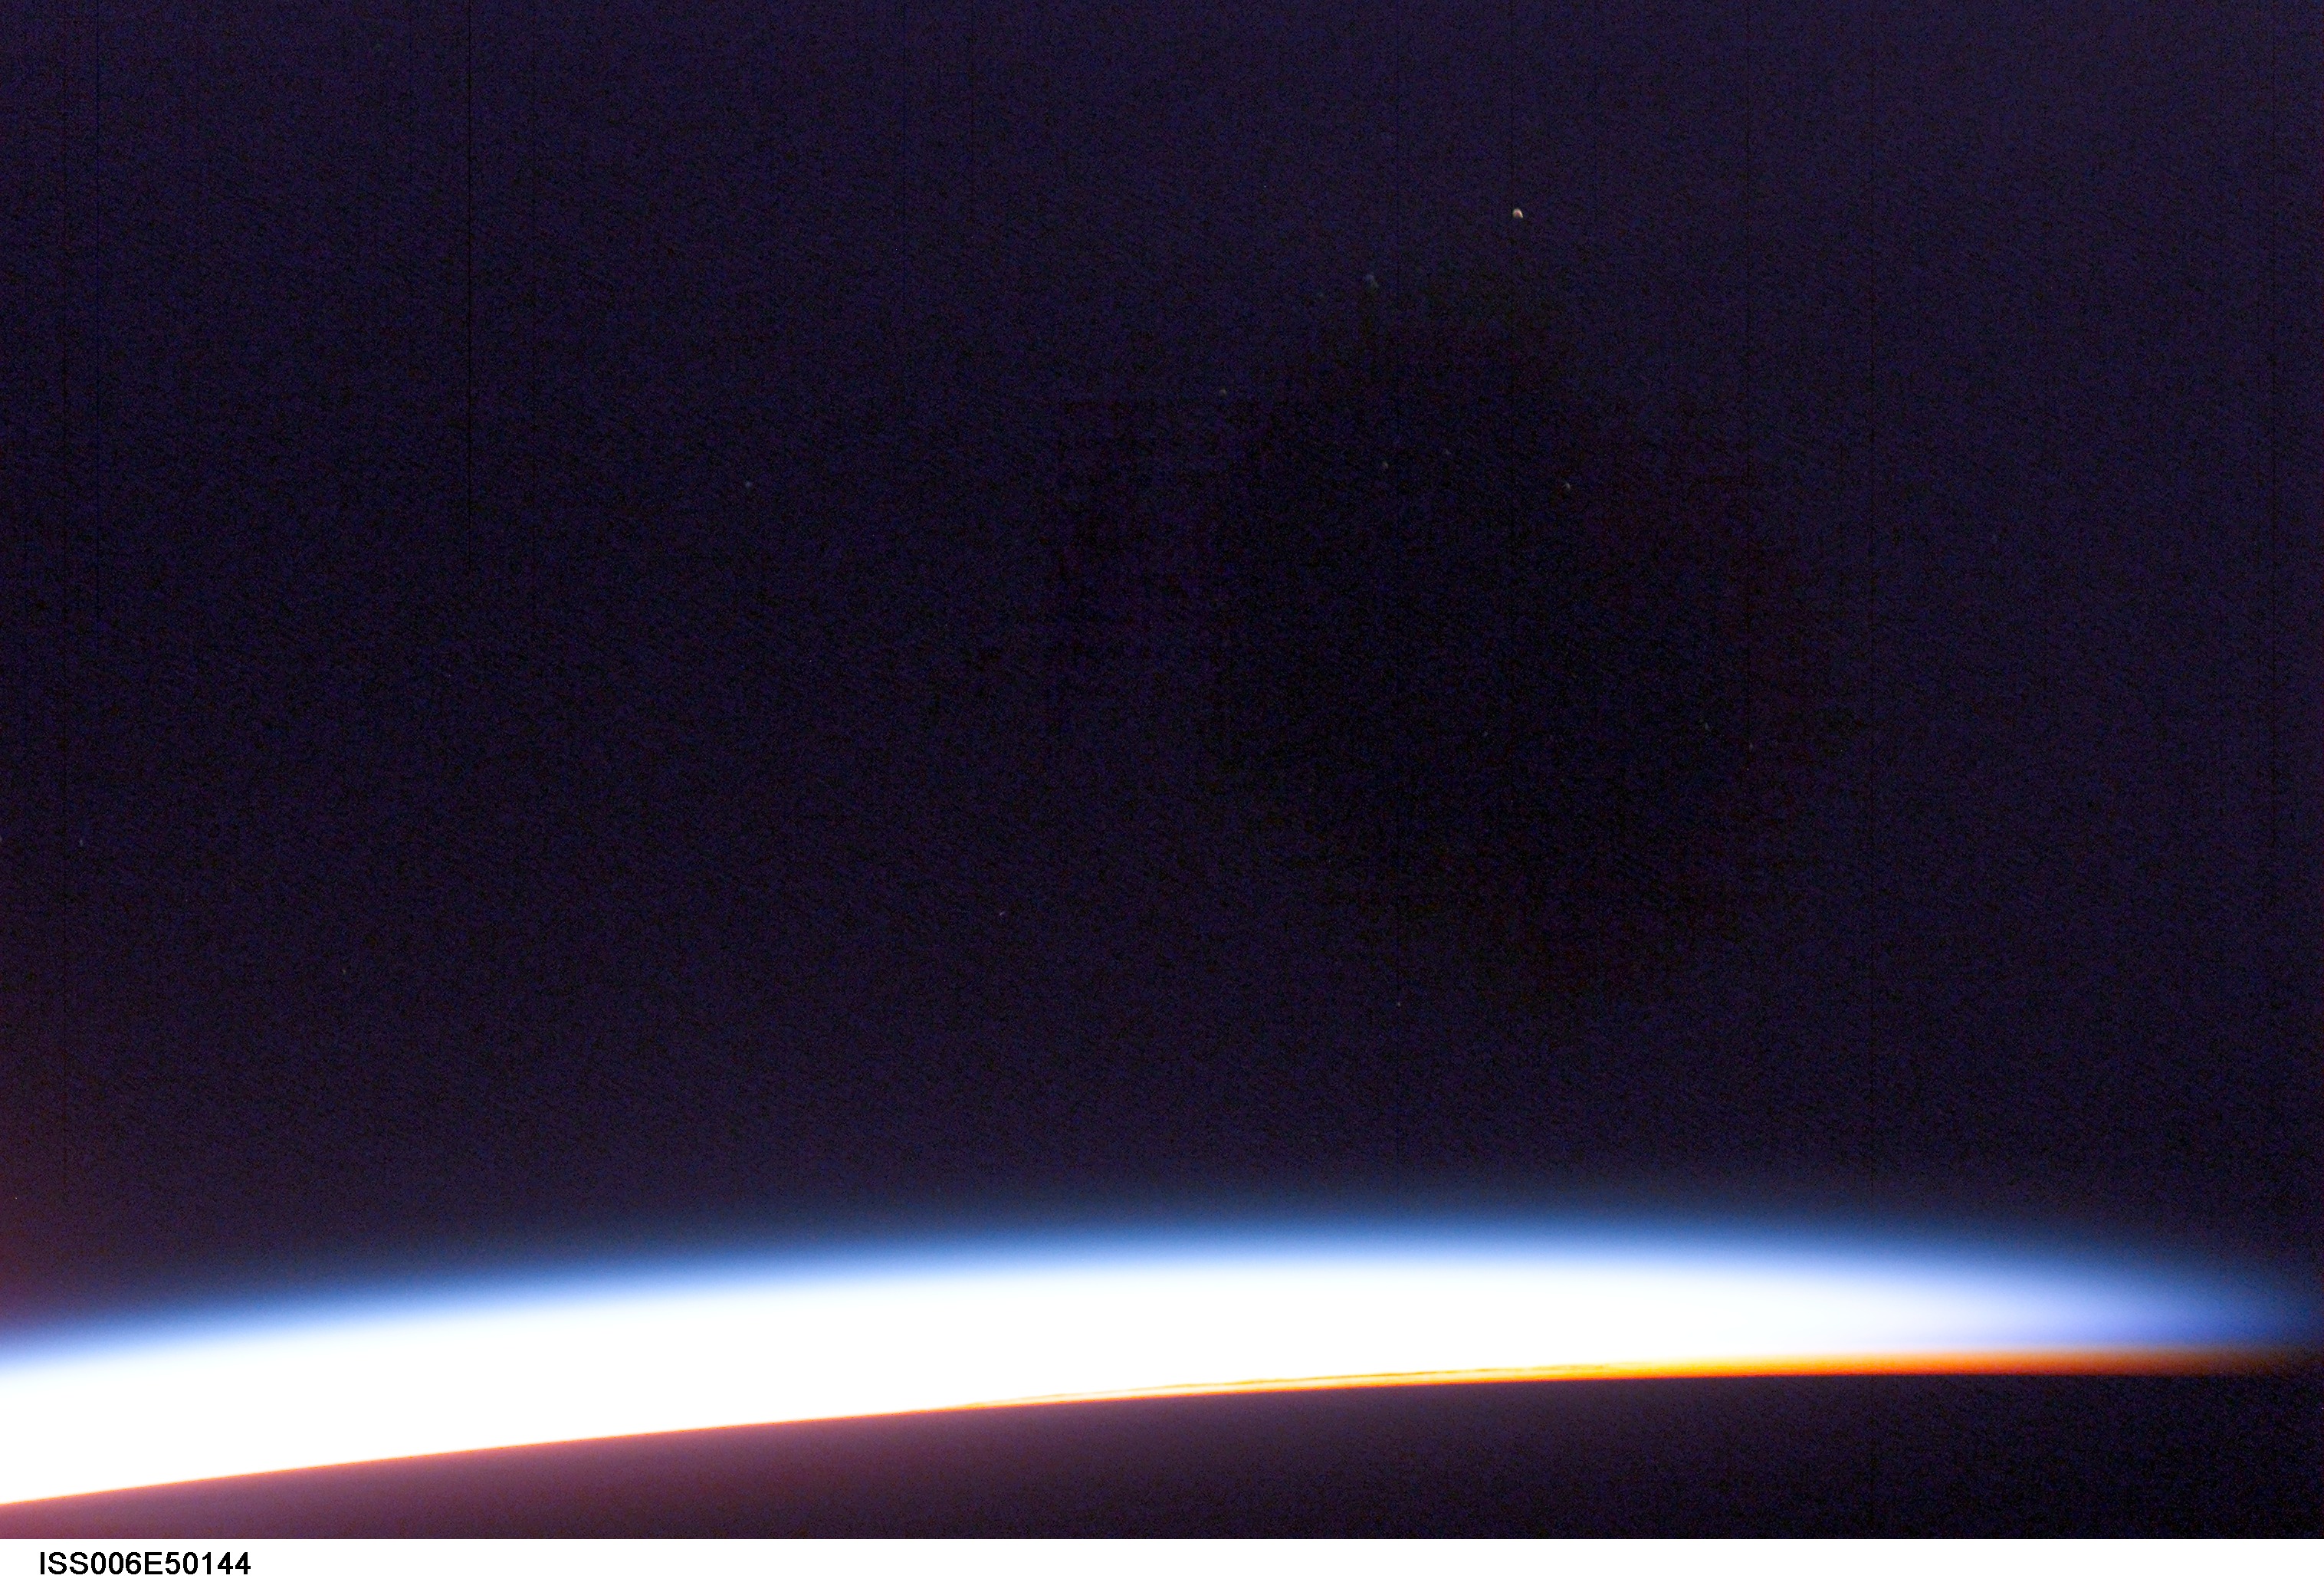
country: ATMOSPHERIC LIMB
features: ATMOSPHERIC LIMB
